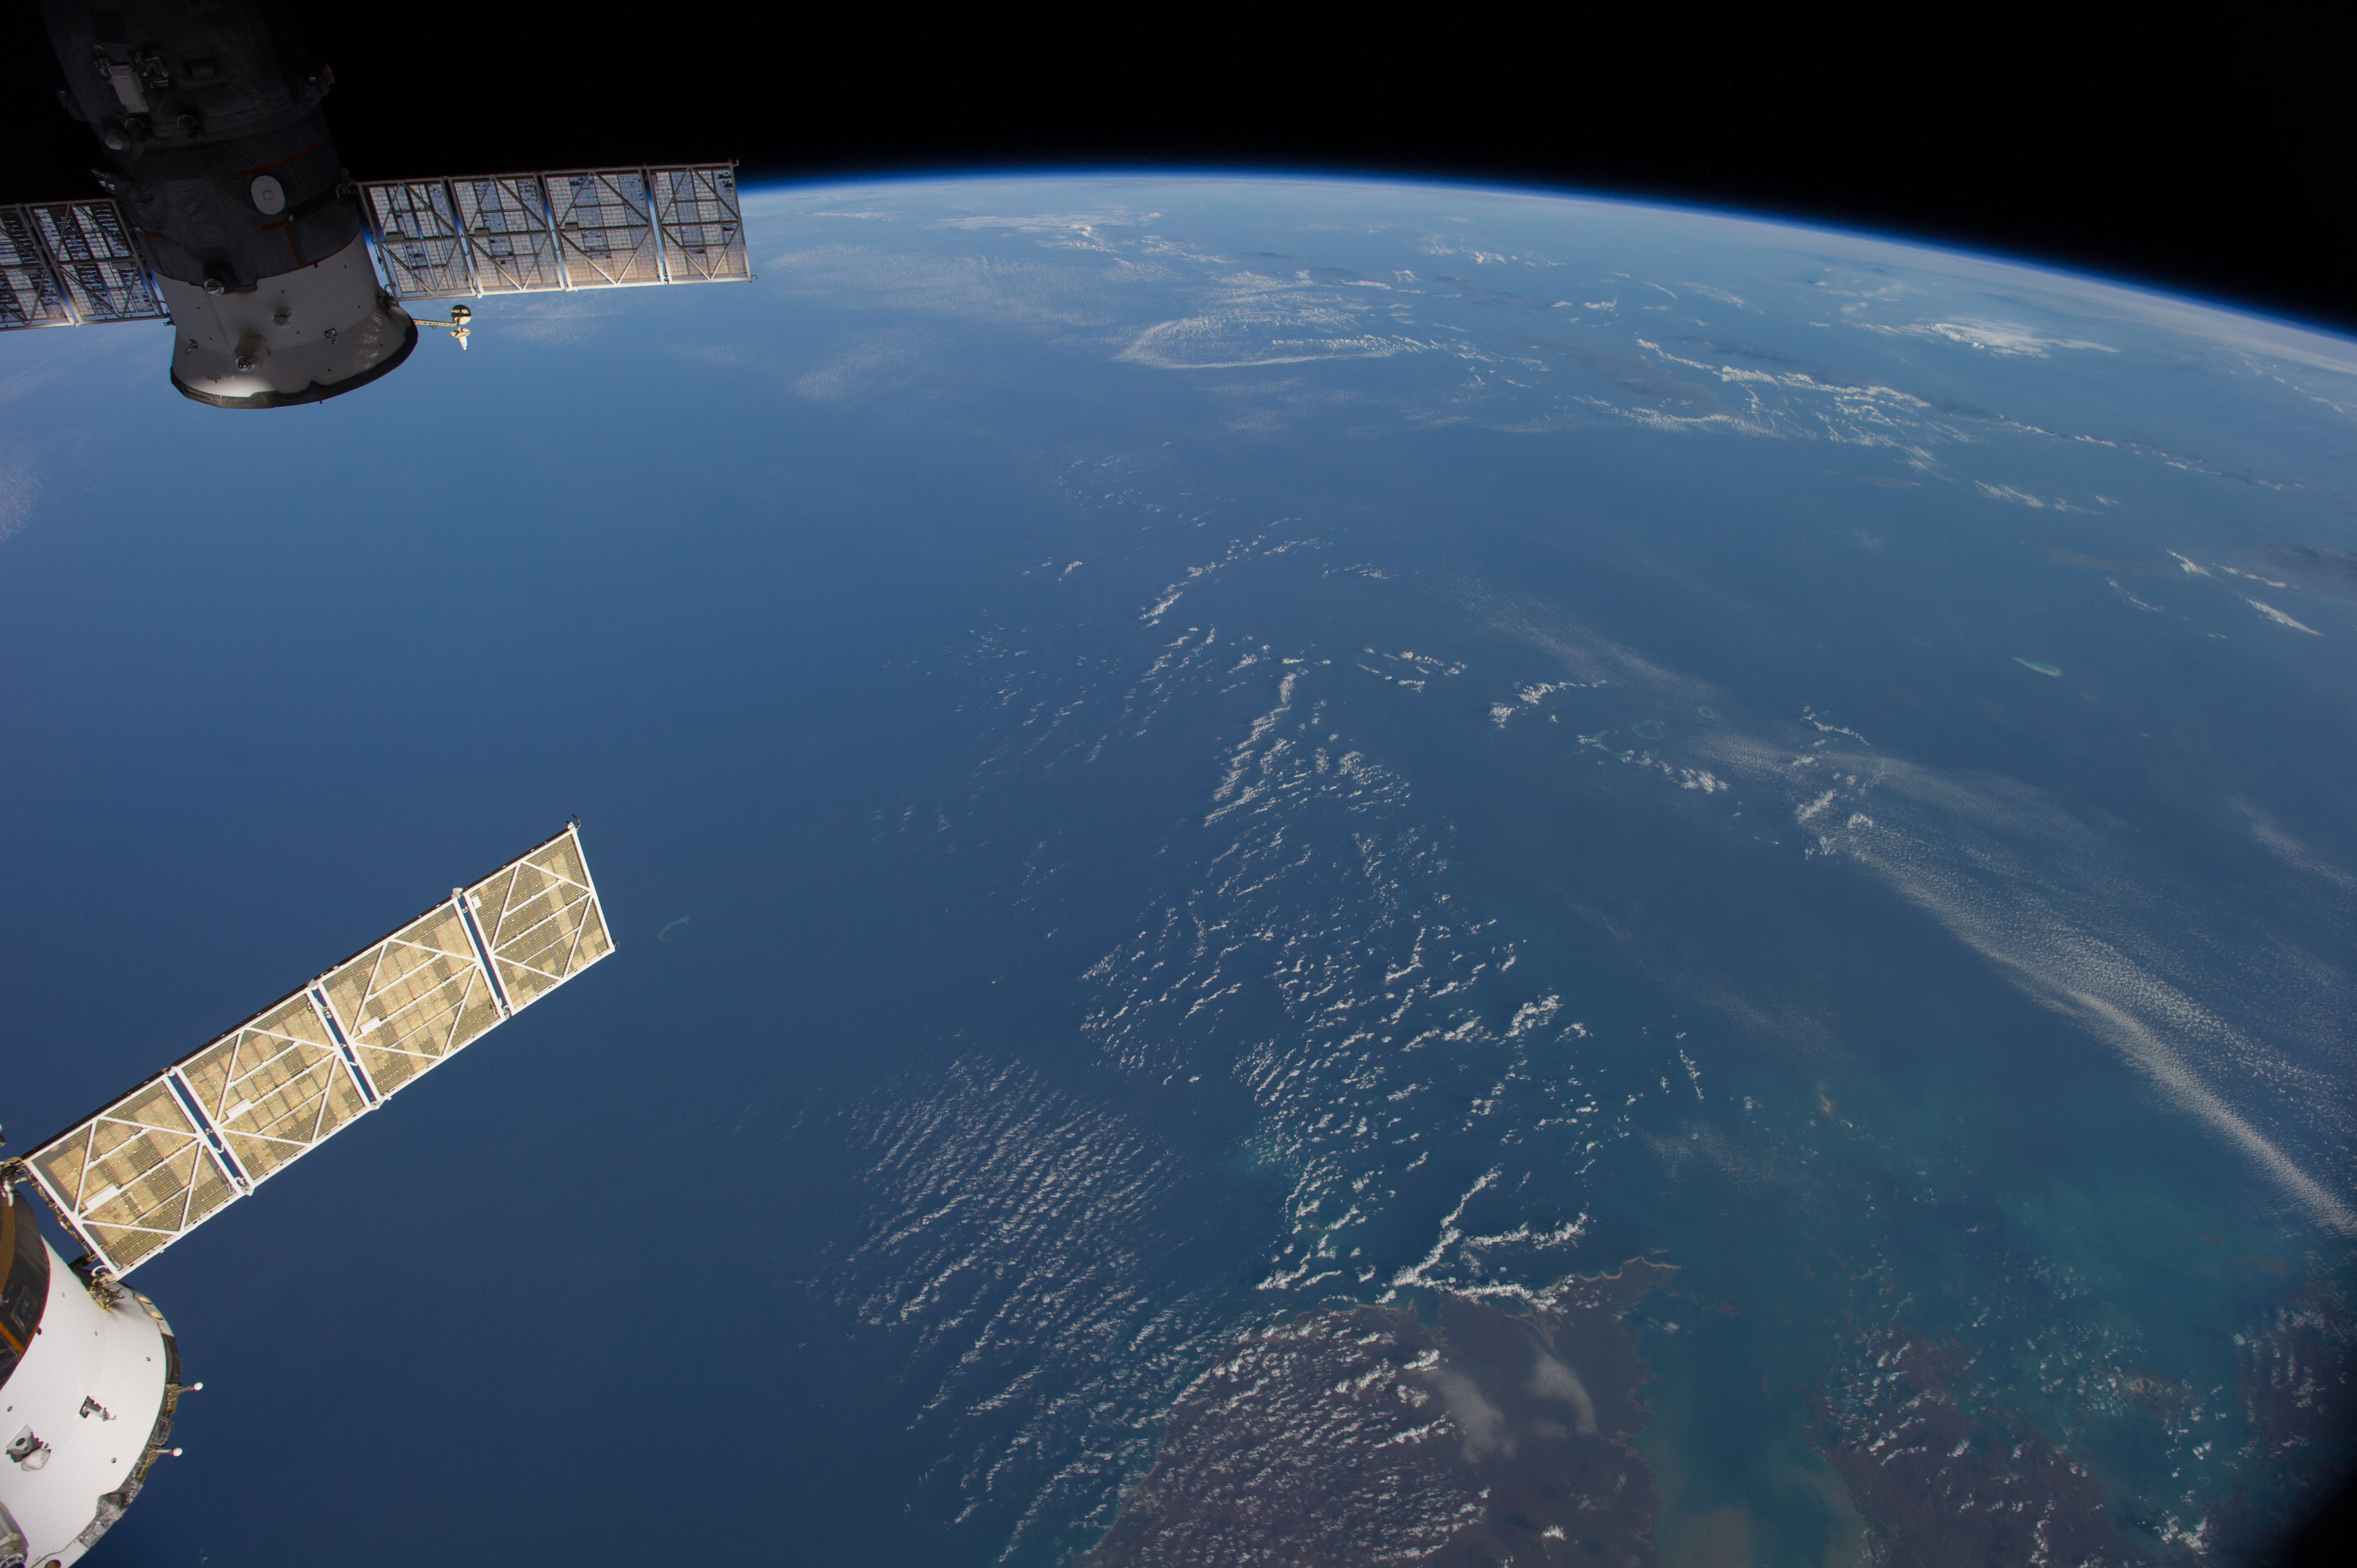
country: AUSTRALIA-WA
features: INDIAN O., KING SOUND, JAVA S., BALI S., FLORES S., SAVU S., W. NUSA TENGGARA, E. NUSA TENGGARA, ATMOSPHERIC LIMB
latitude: -15.0
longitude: 120.0
